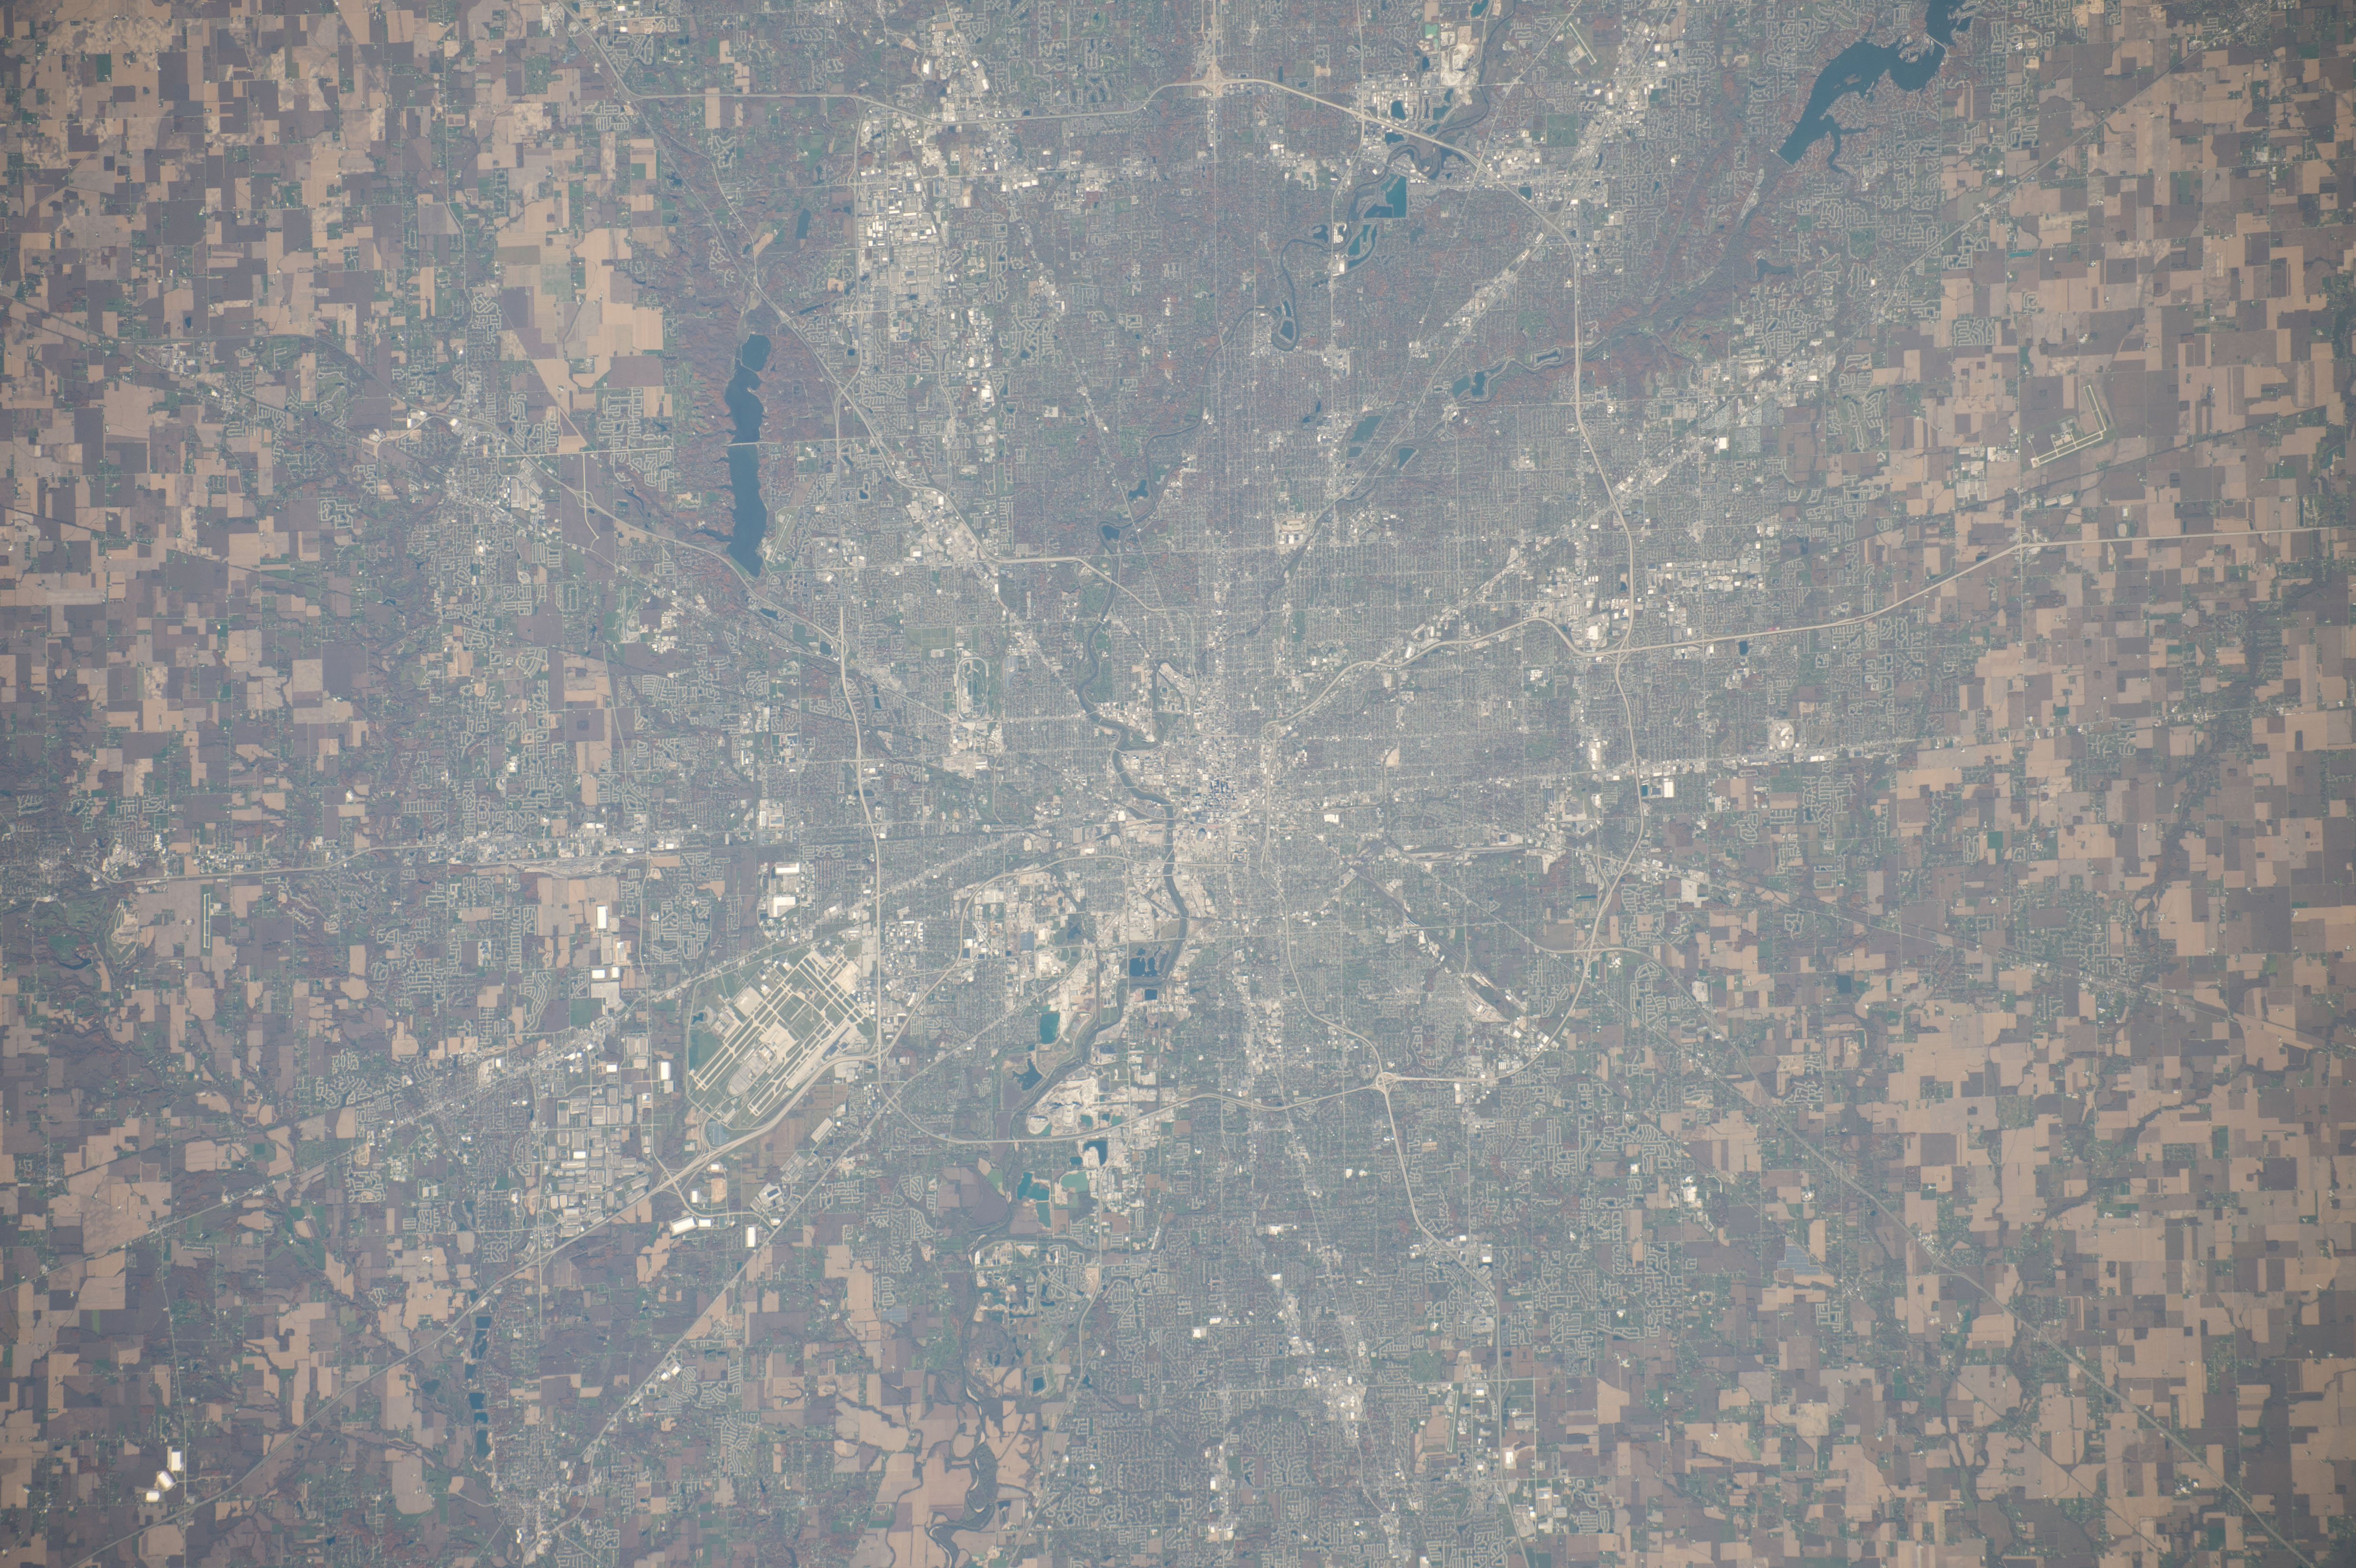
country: USA-INDIANA
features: INDIANAPOLIS, AGR., WHITE R., INDIANAPOLIS INTERNATIONAL AIRPORT, EAGLE CR. RES., GEIST RES.
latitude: 39.8
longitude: -86.2
